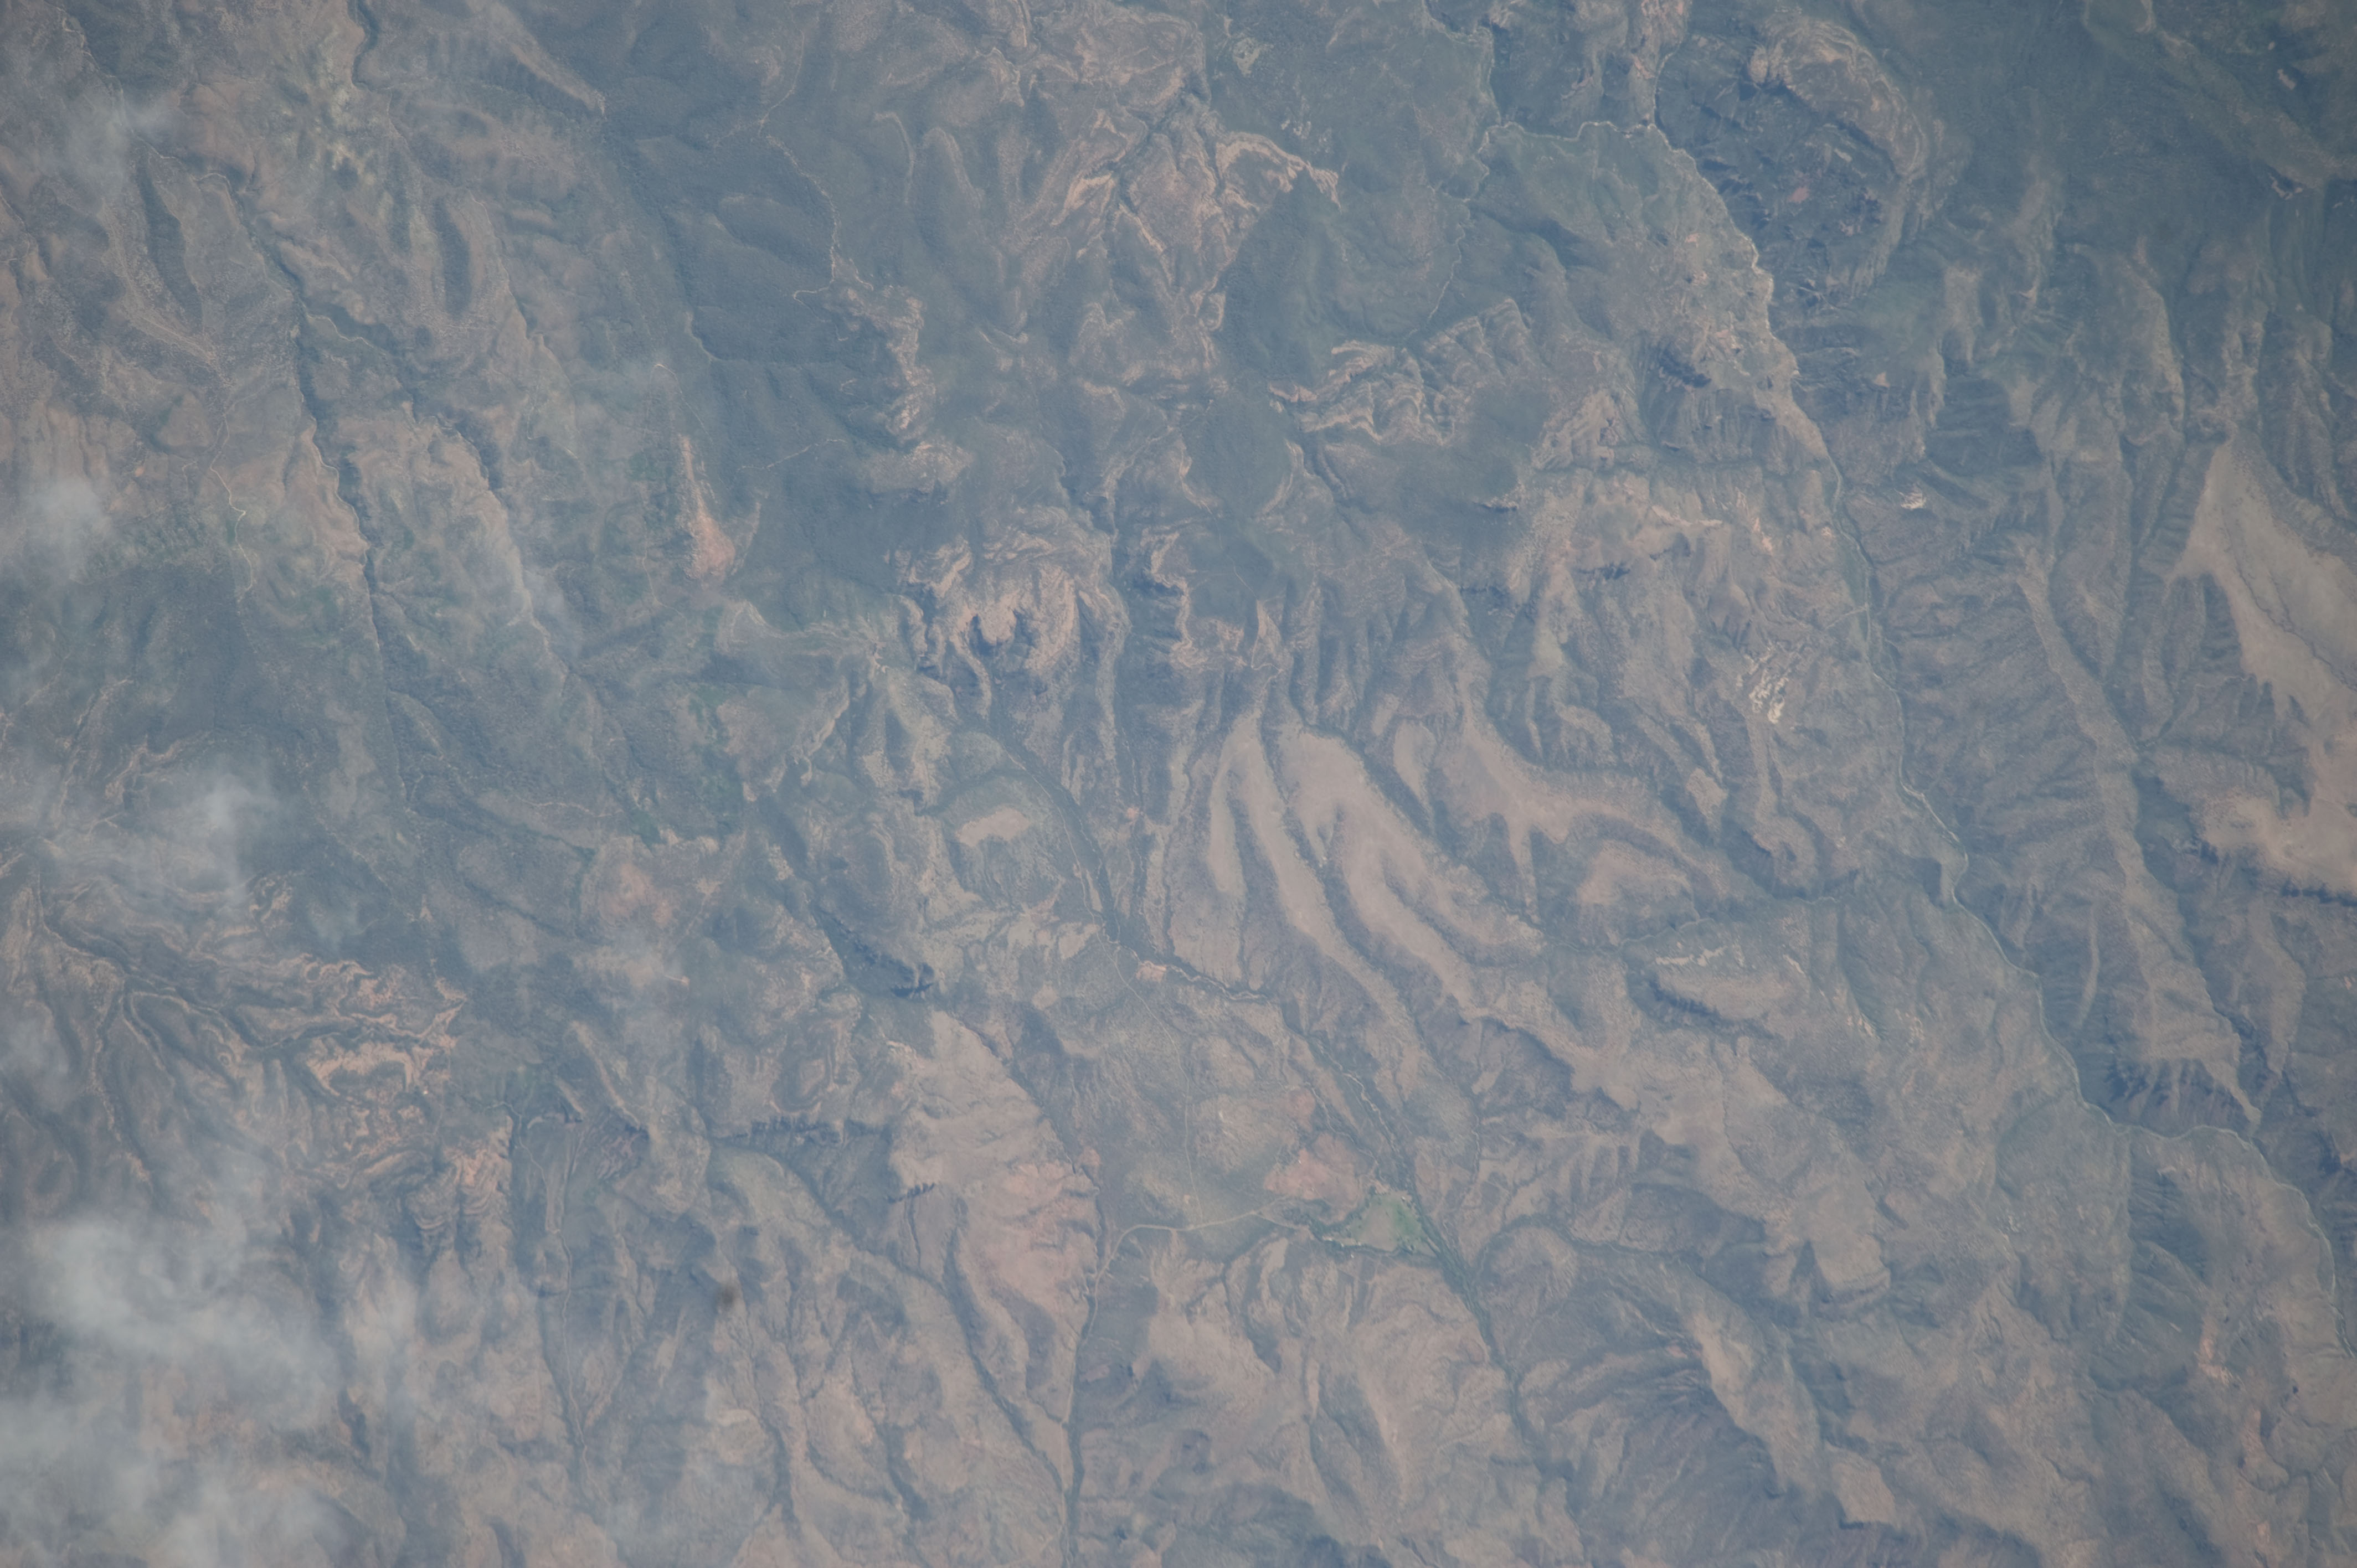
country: USA-ARIZONA
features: MOGOLLON PLAT., CAYONS, GREENBACK PK. AREA
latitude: 33.9
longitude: -111.1
